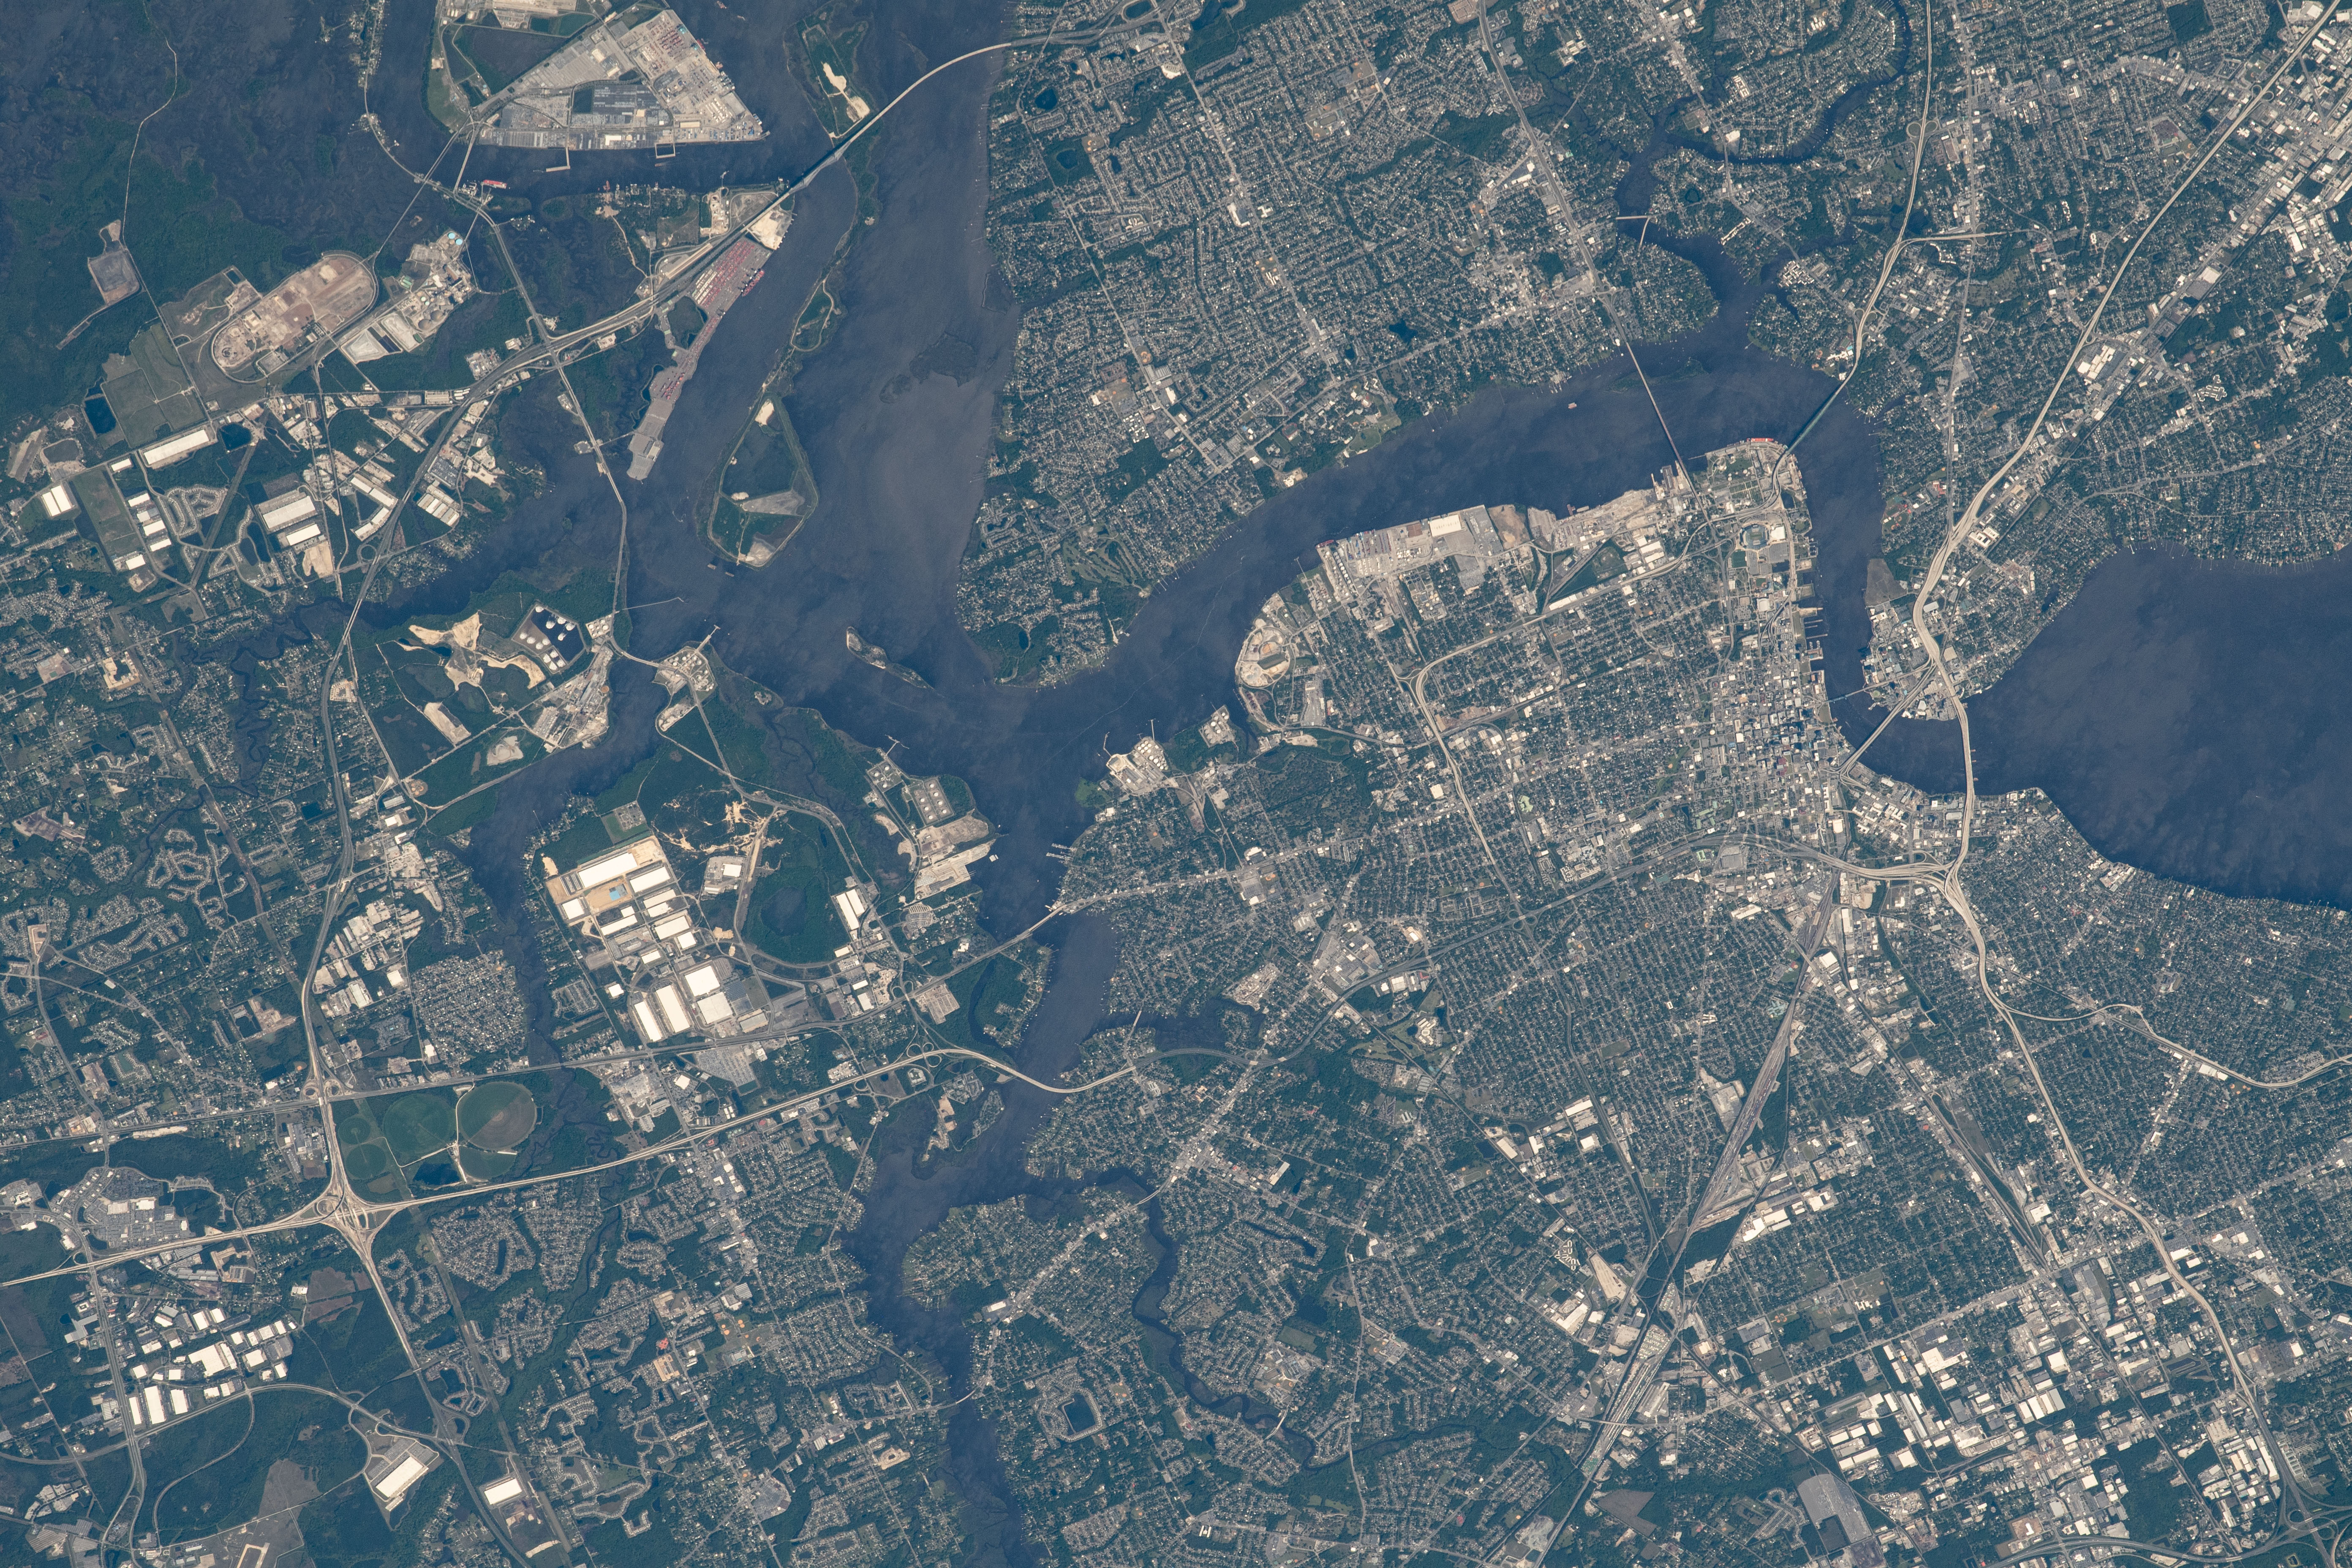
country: USA-FLORIDA
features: MILLI COVE LAKE, ST. JOHNS RIVER
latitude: 30.3
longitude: -81.6
